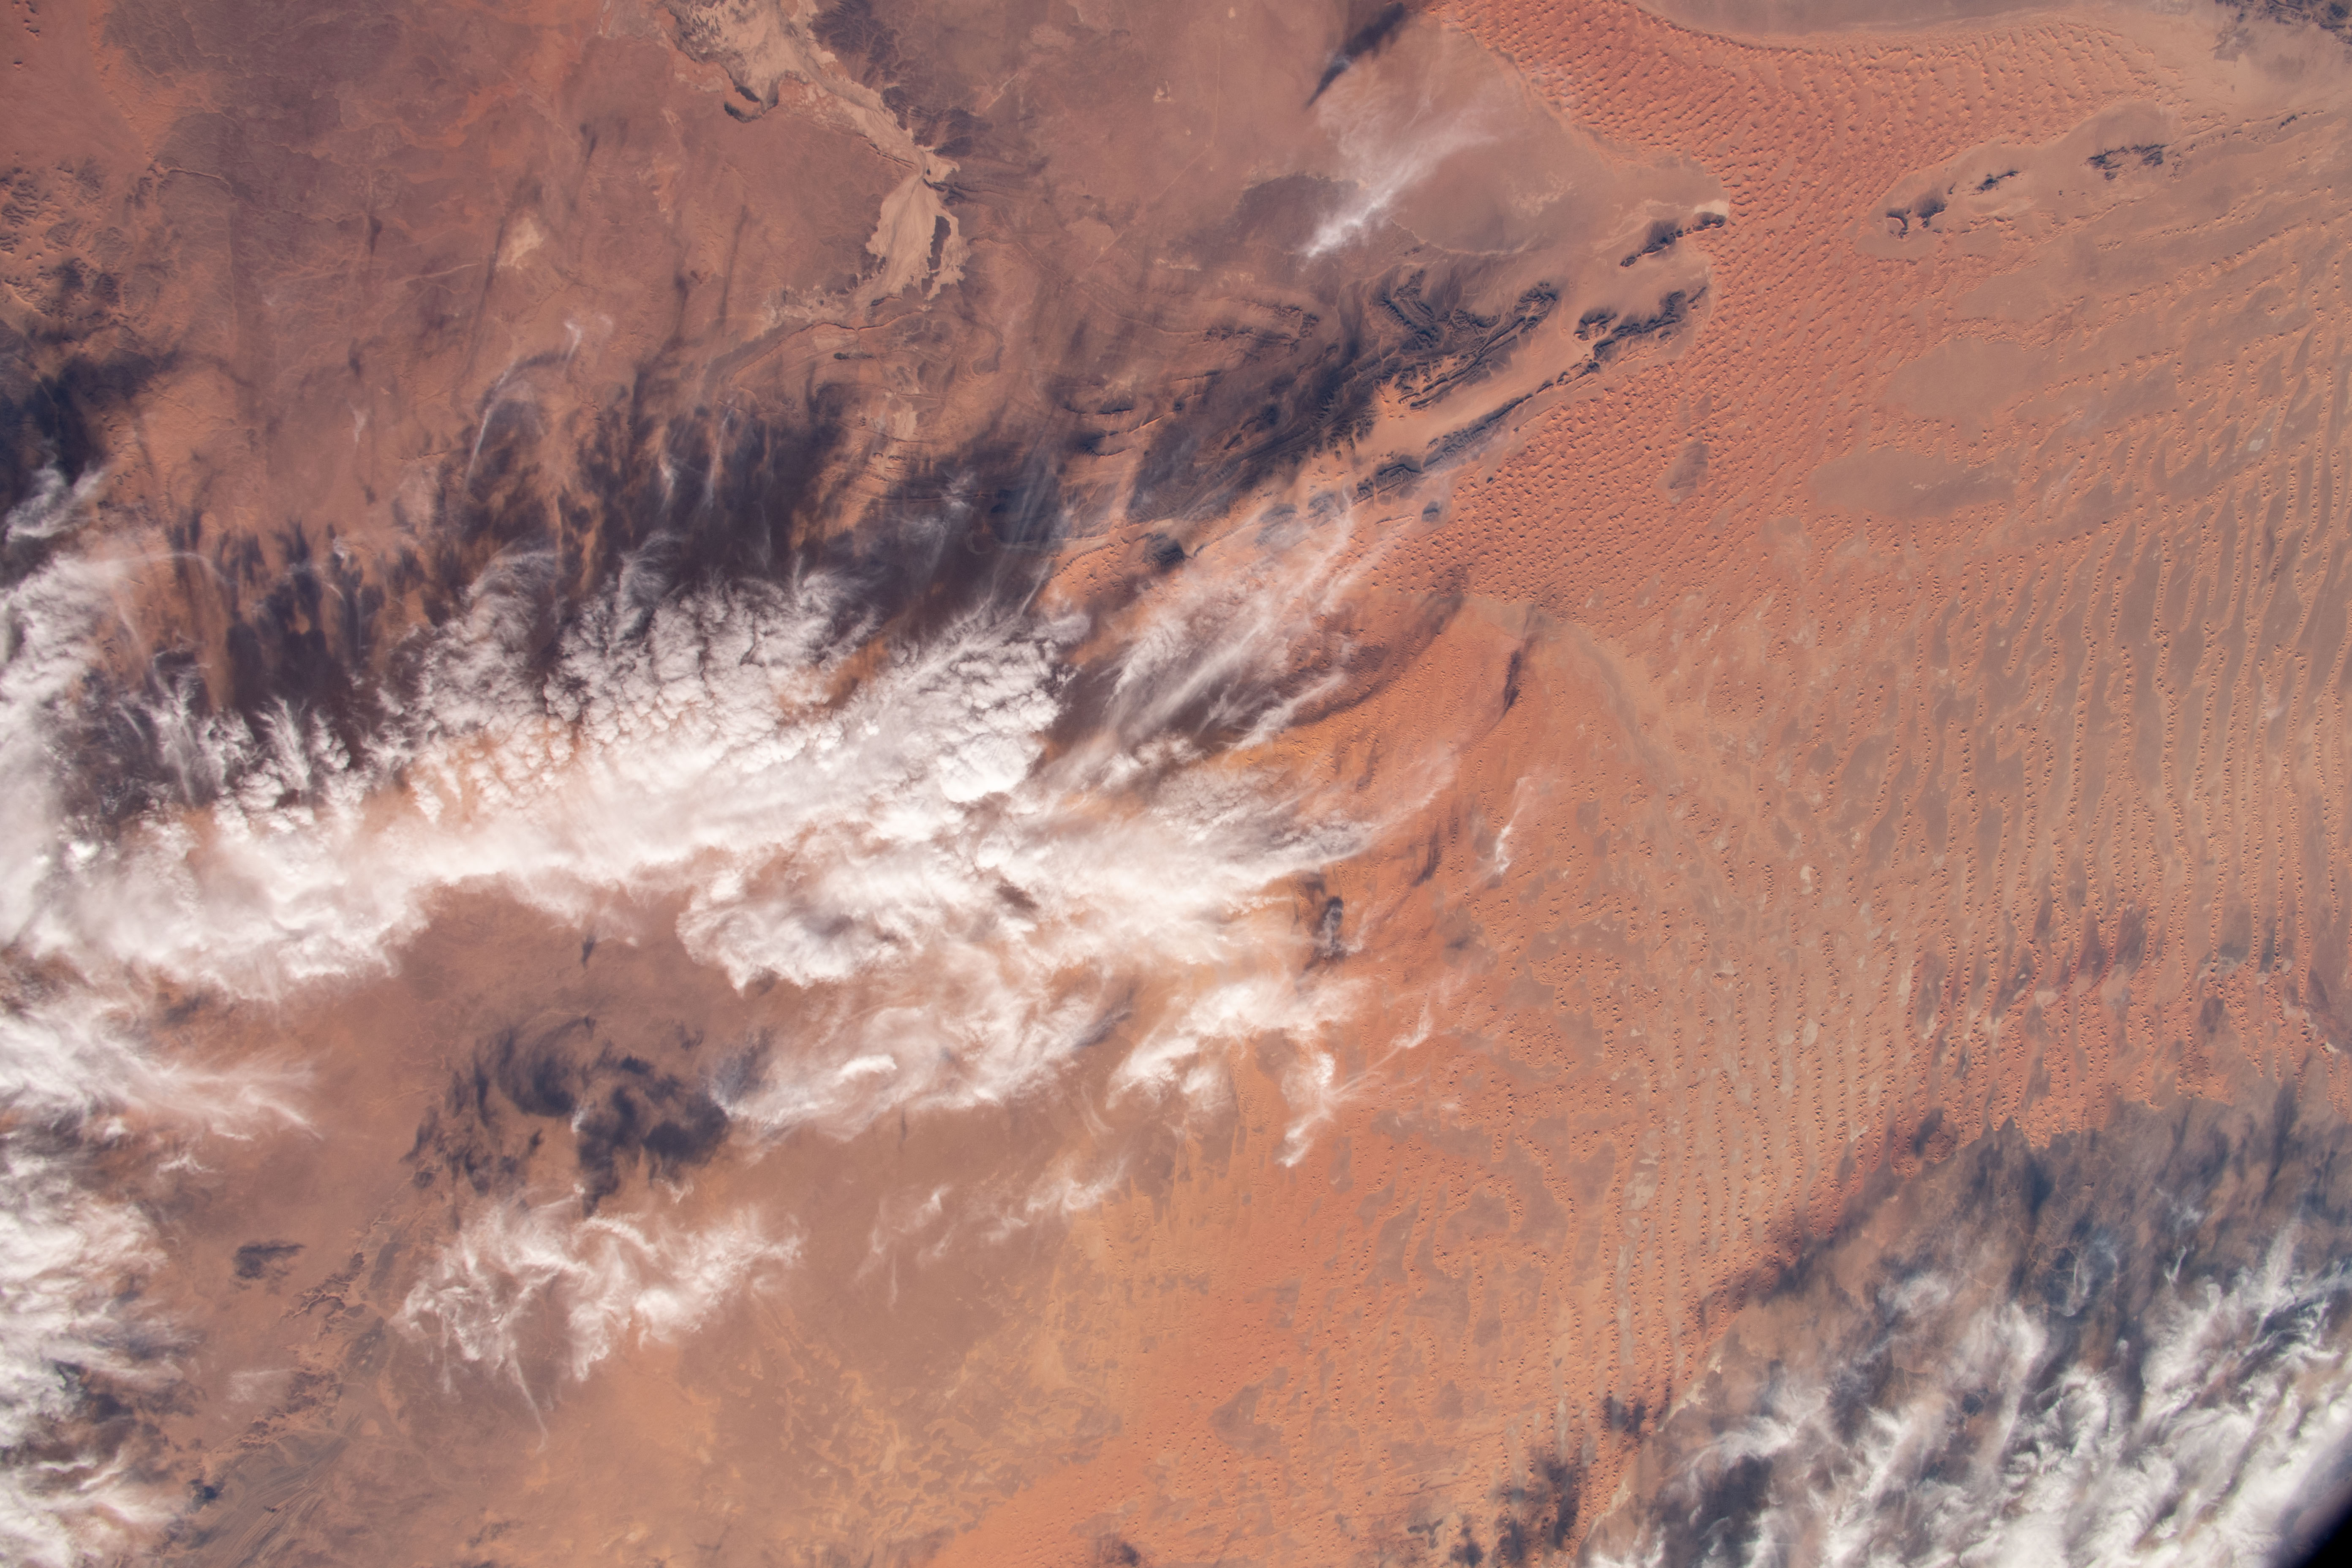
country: ALGERIA
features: HAMADA DU DRAA DESERT, ERG IGUIDI DESERT
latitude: 28.5
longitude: -4.0
